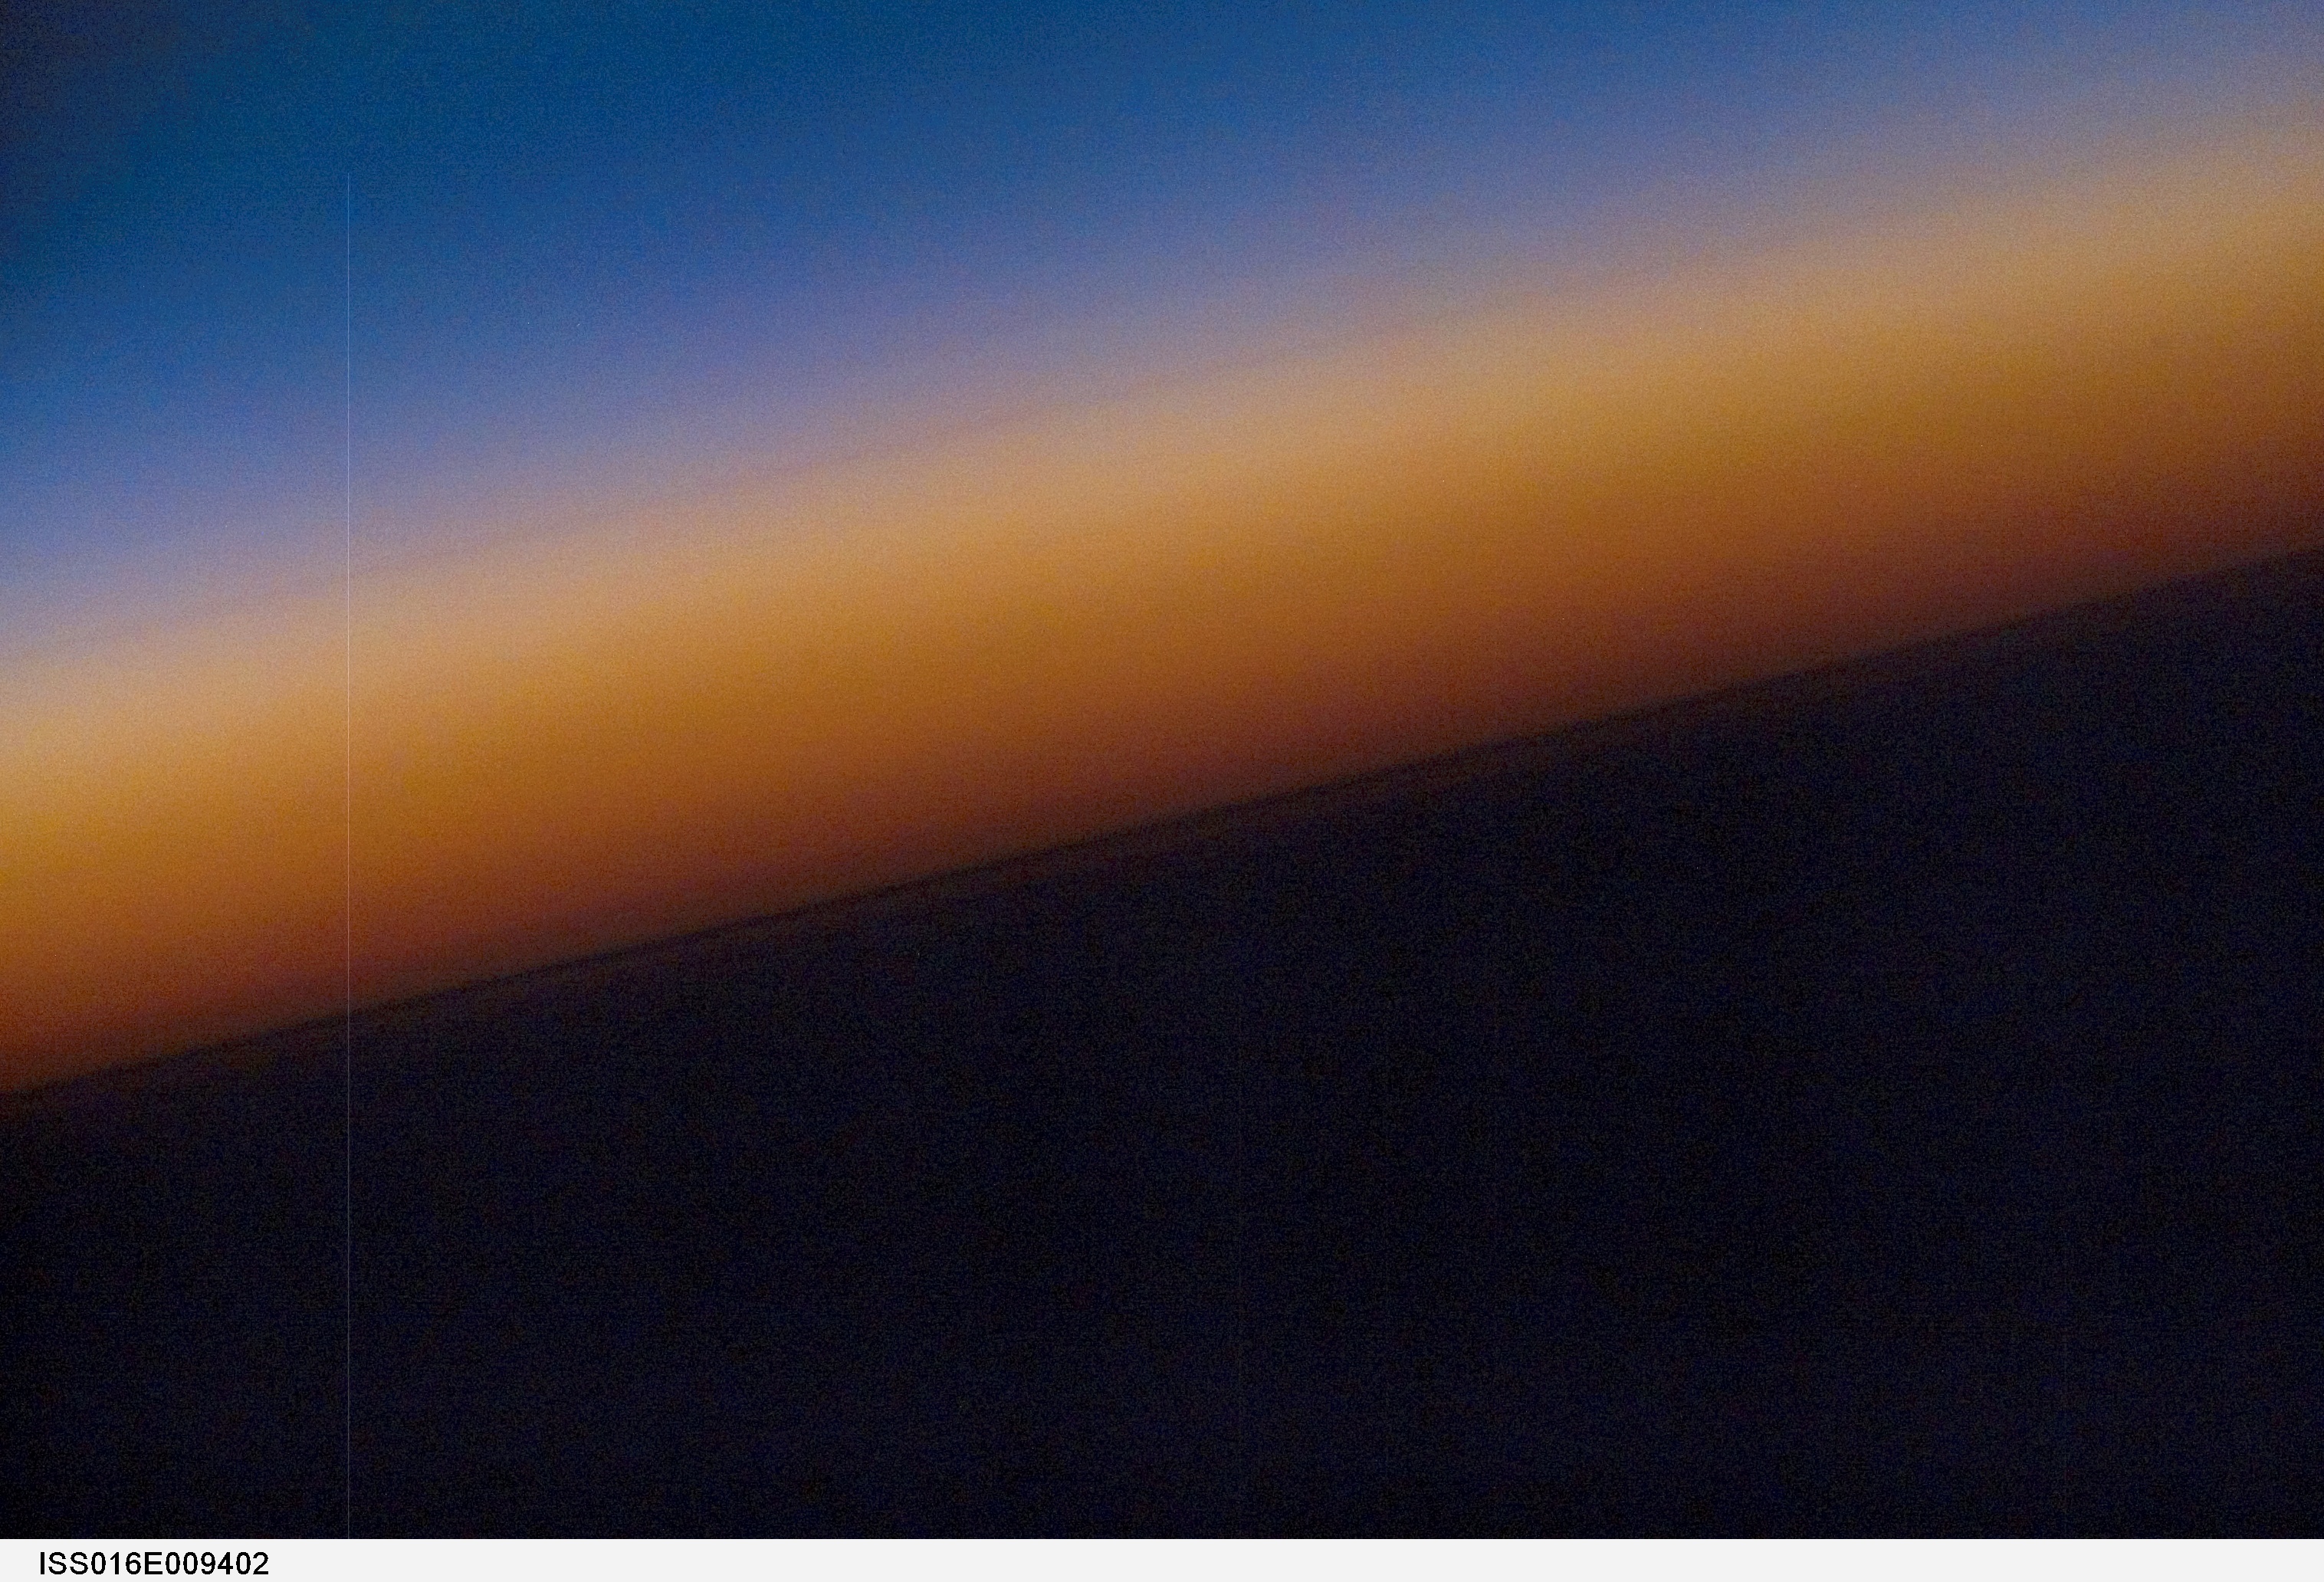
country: PACIFIC OCEAN
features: ATMOSPHERIC LIMB, DAWN
